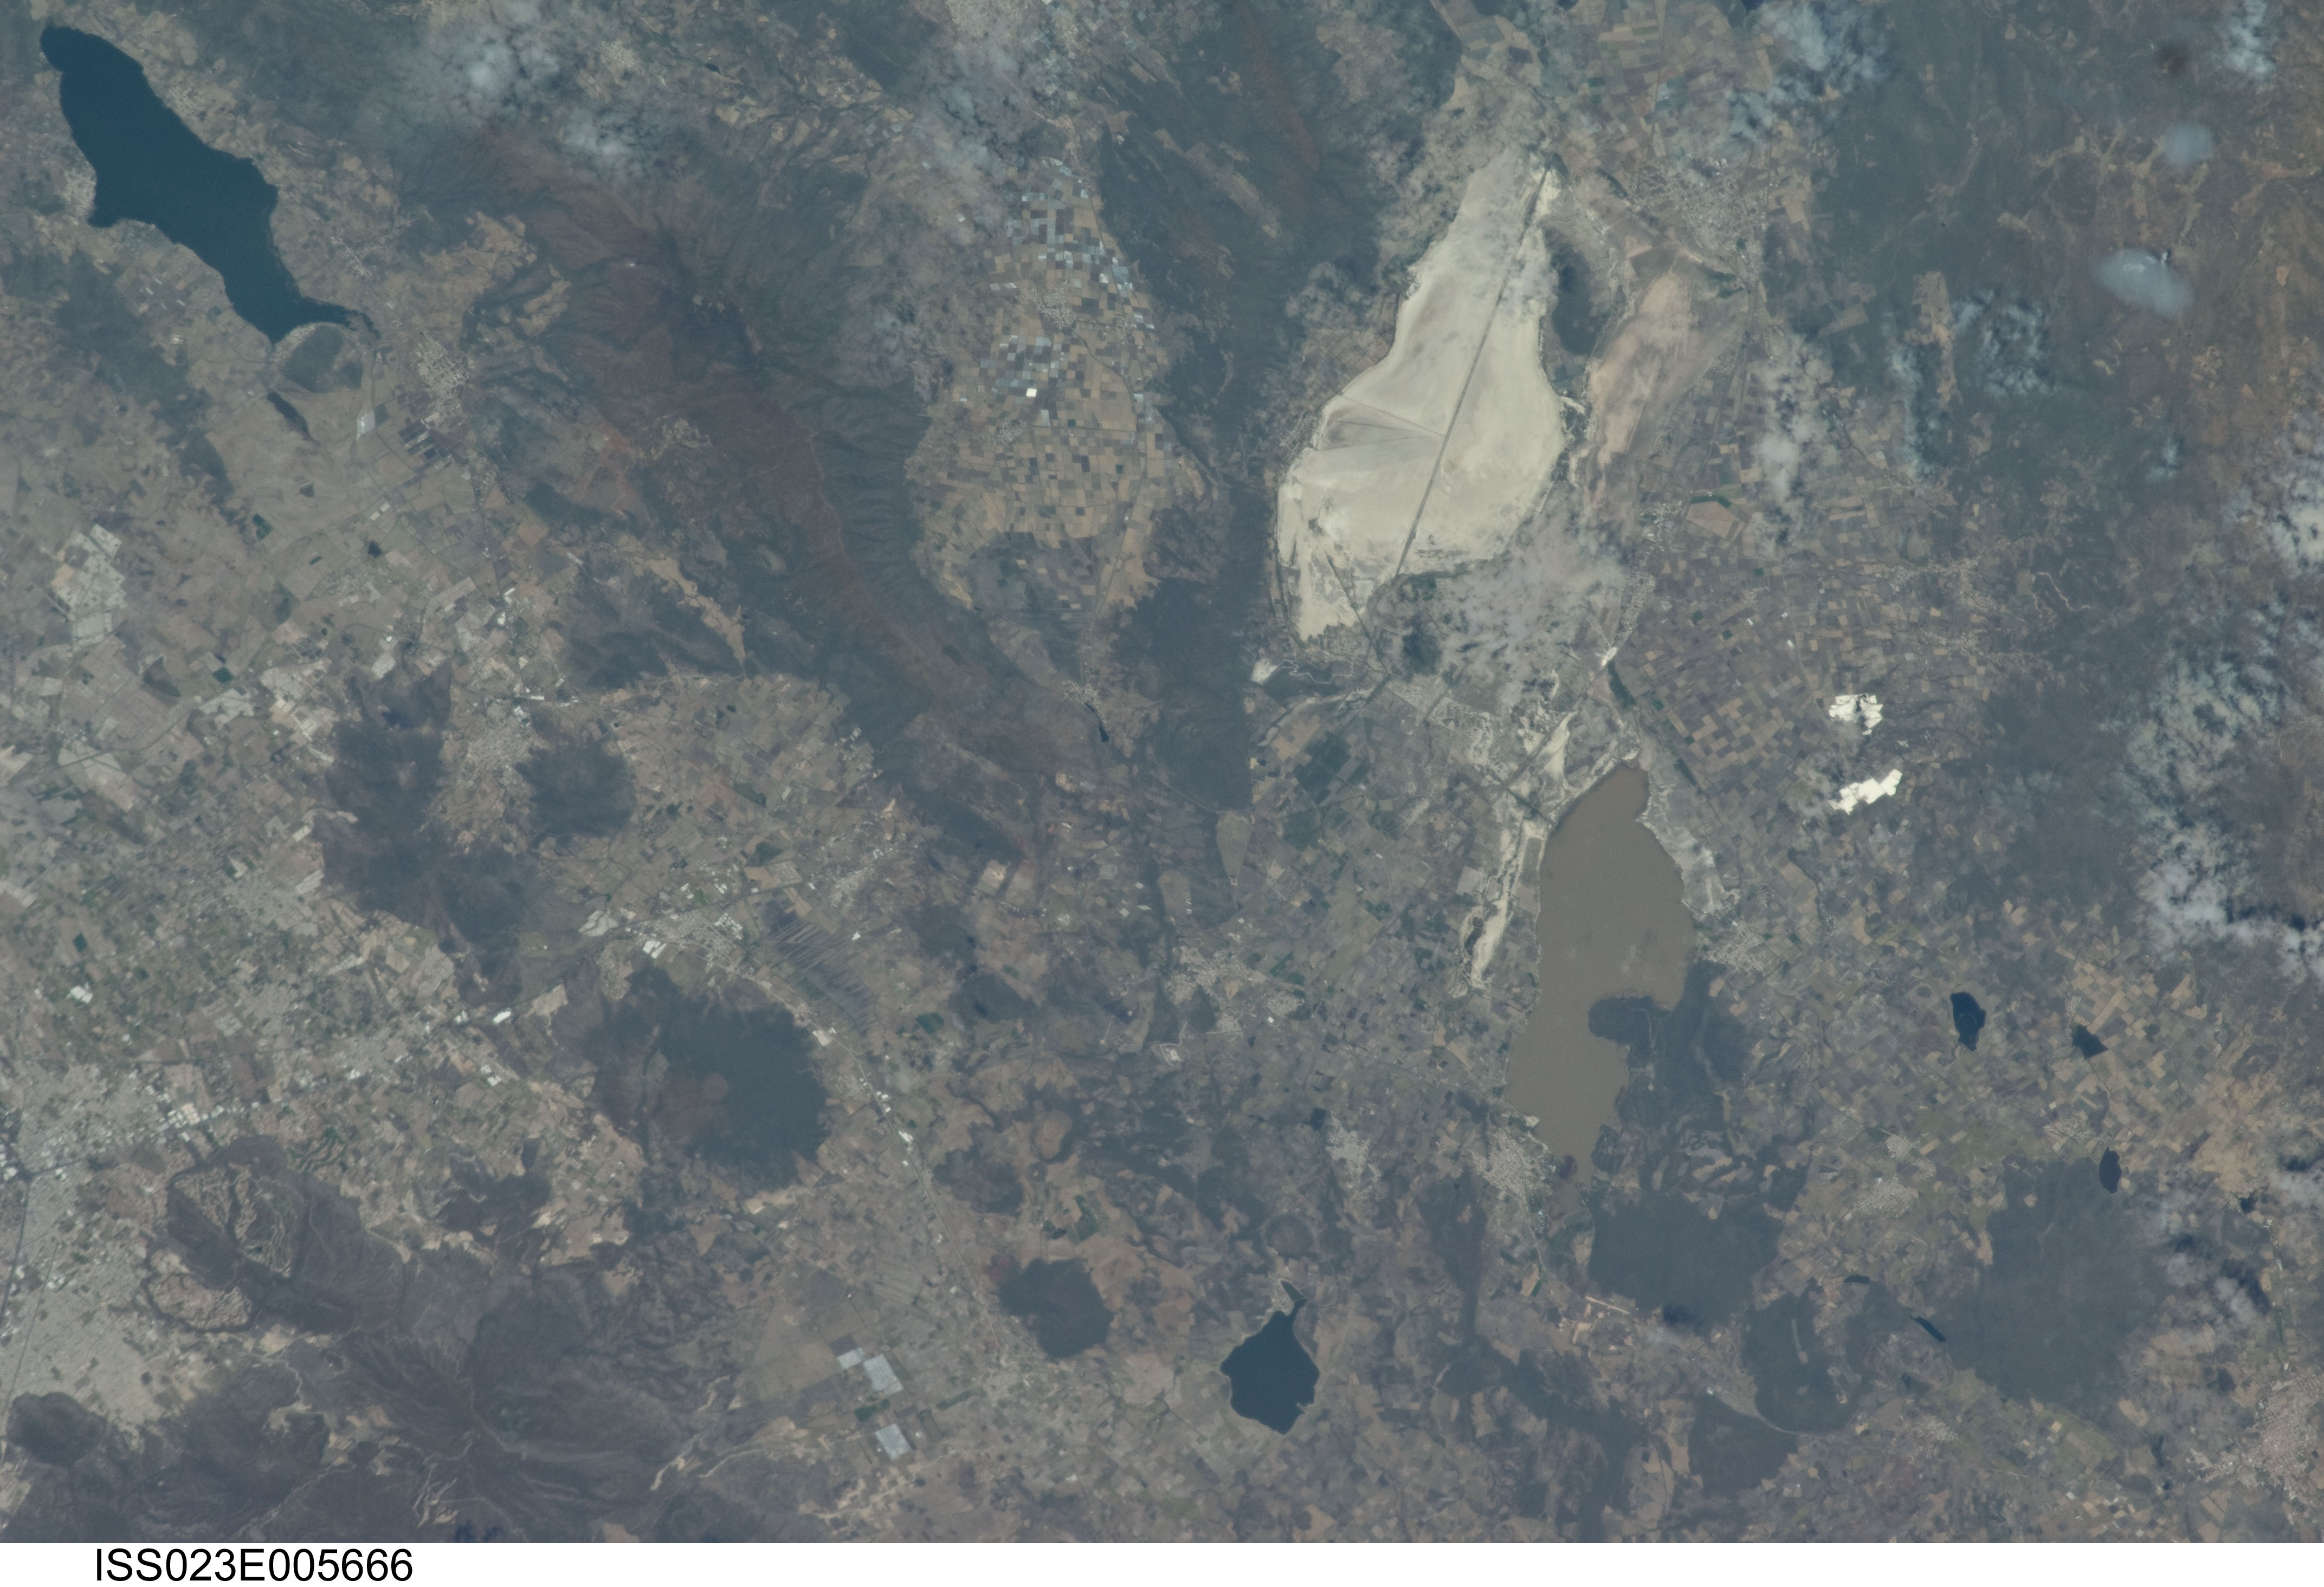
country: MEXICO
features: PLAYA, TLAJOMULCO DE ZUNIGA, AGR.
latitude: 20.4
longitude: -103.5
